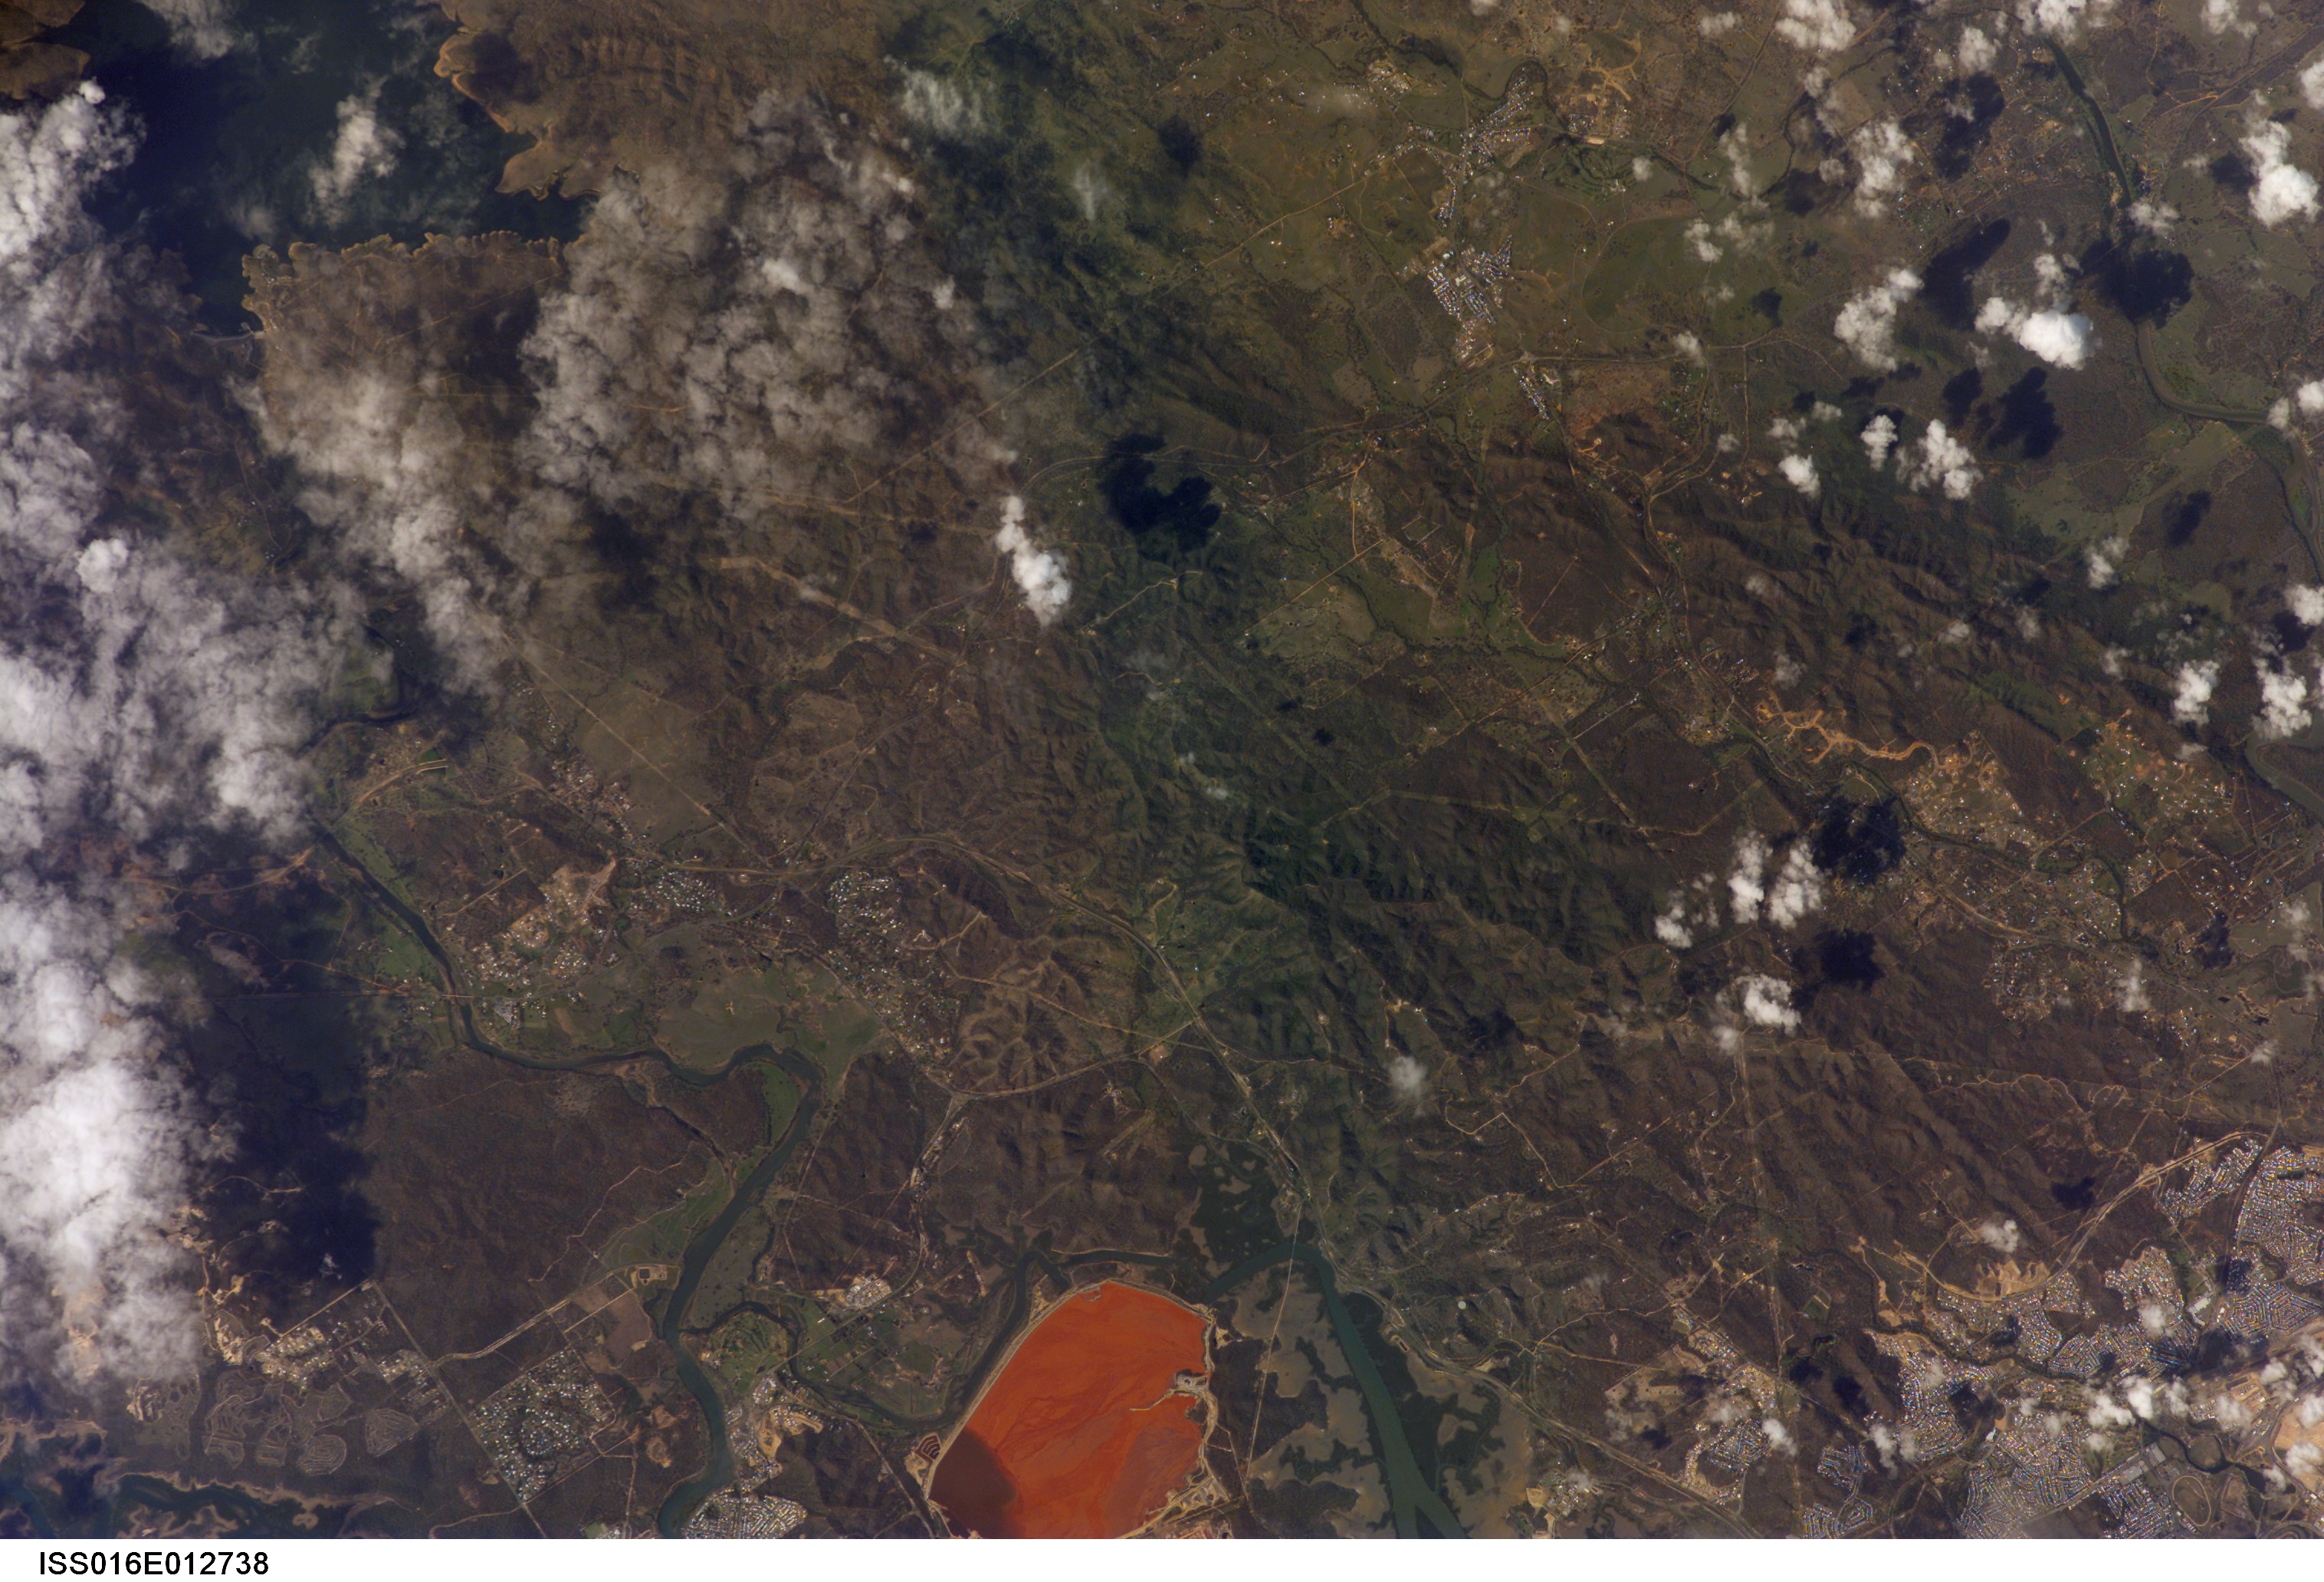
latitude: -24.0
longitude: 151.3
